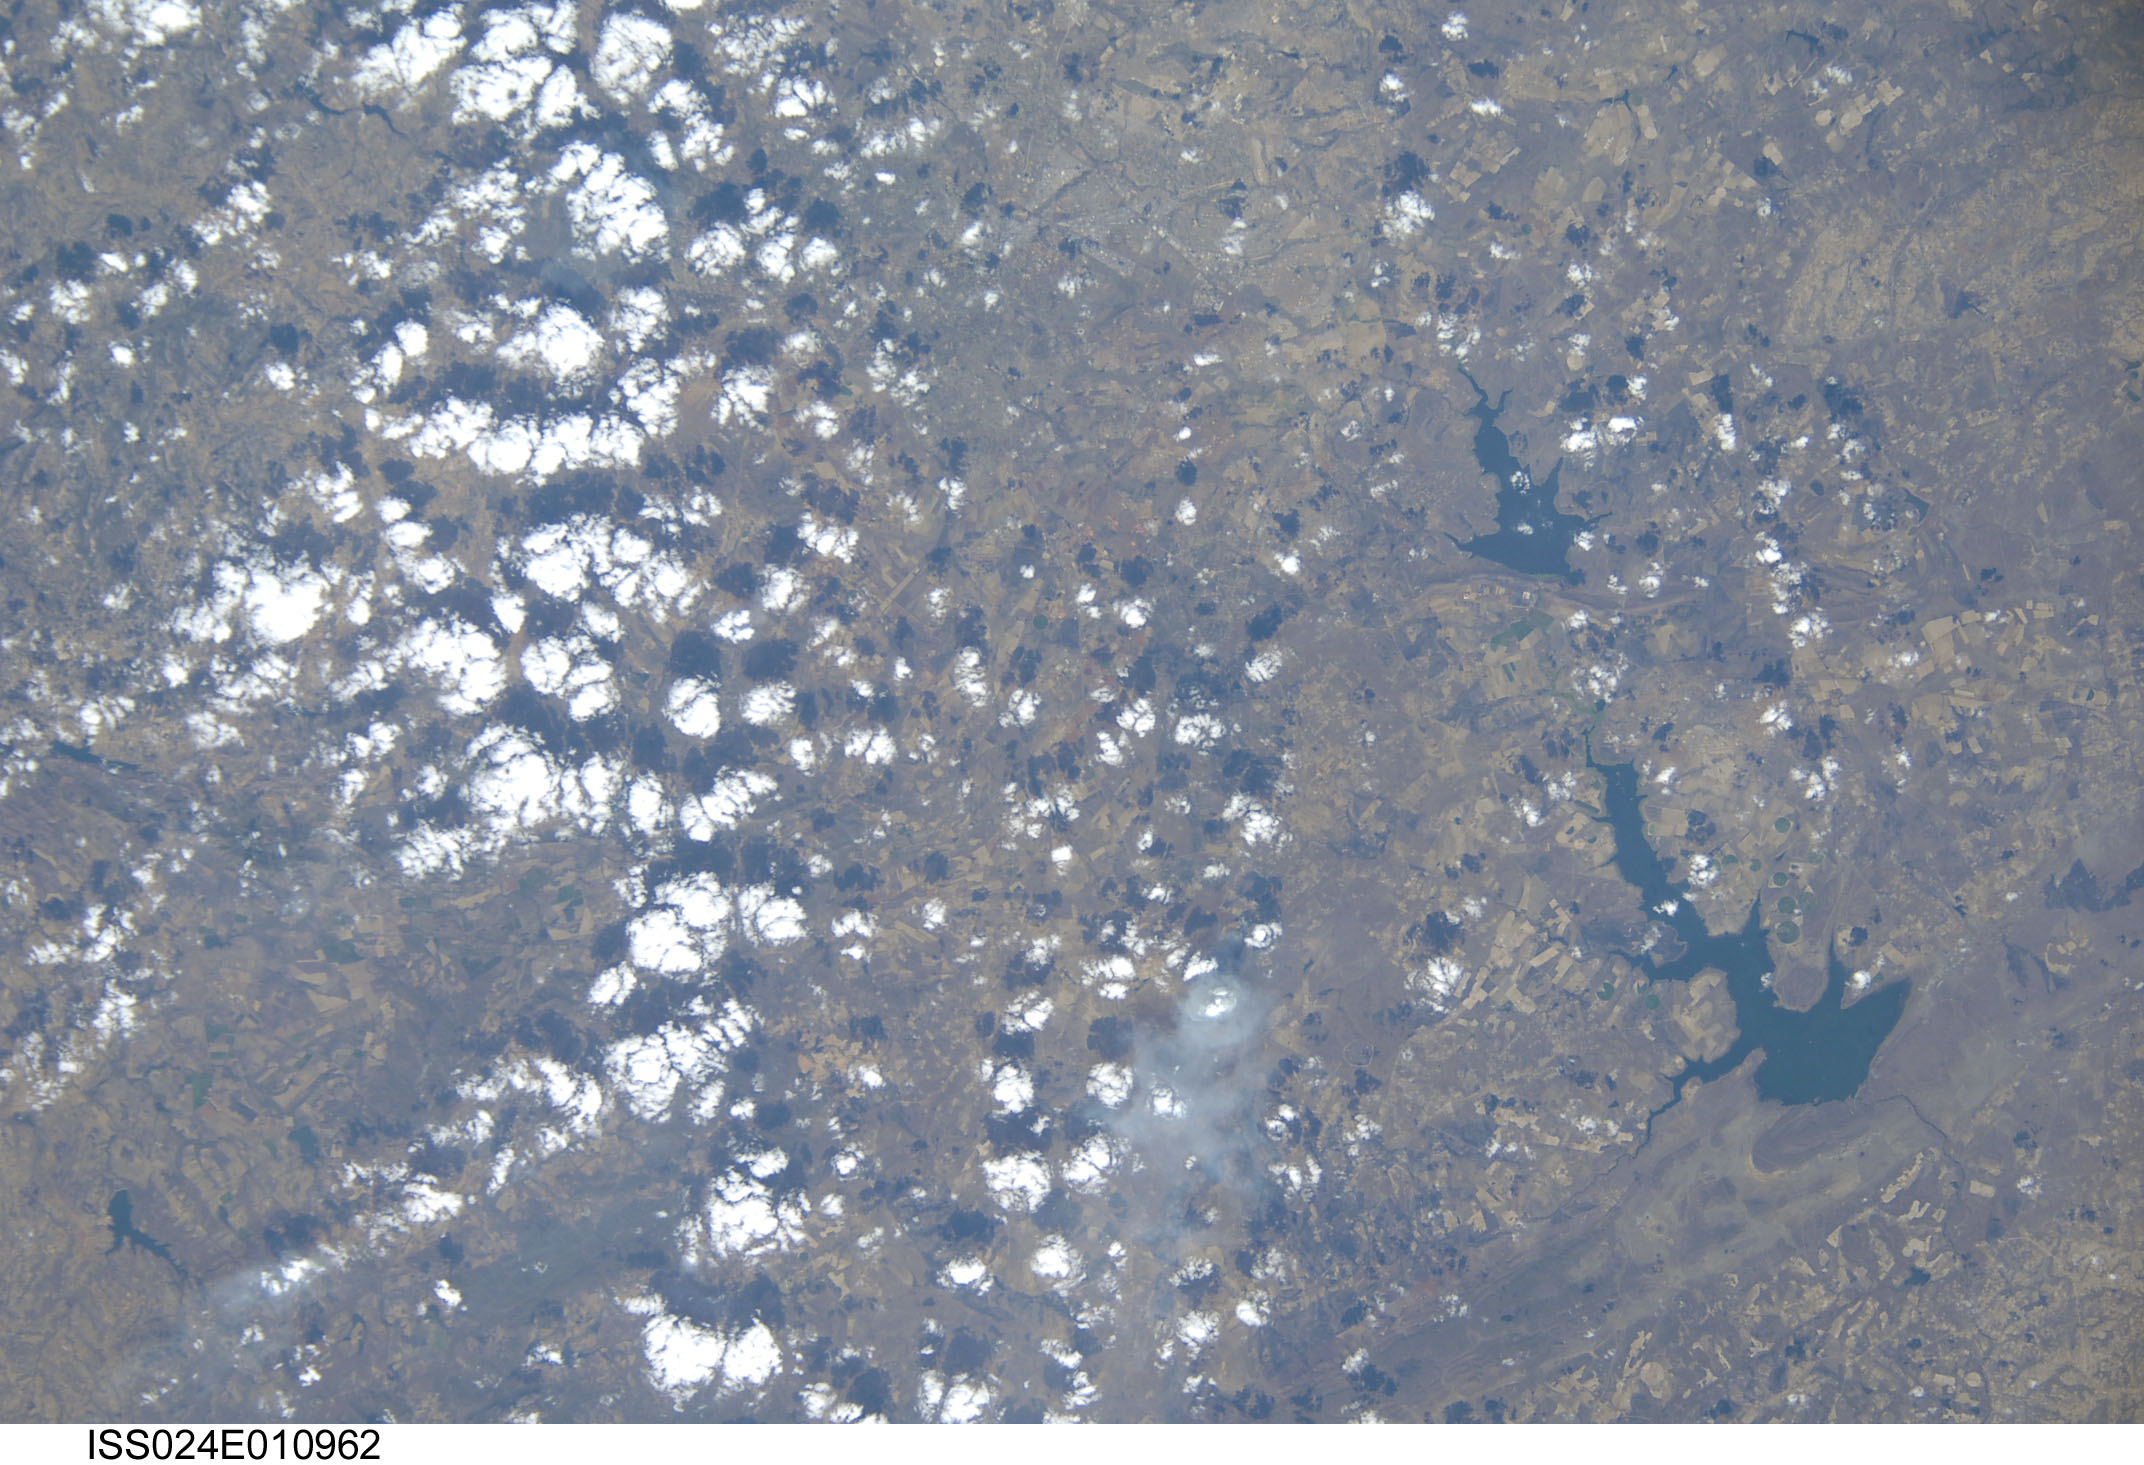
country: ZIMBABWE
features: LAKE MANYAME, HARARE, MTS., AGR., FOR., SMOKE PLUMES
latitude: -17.5
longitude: 31.0
